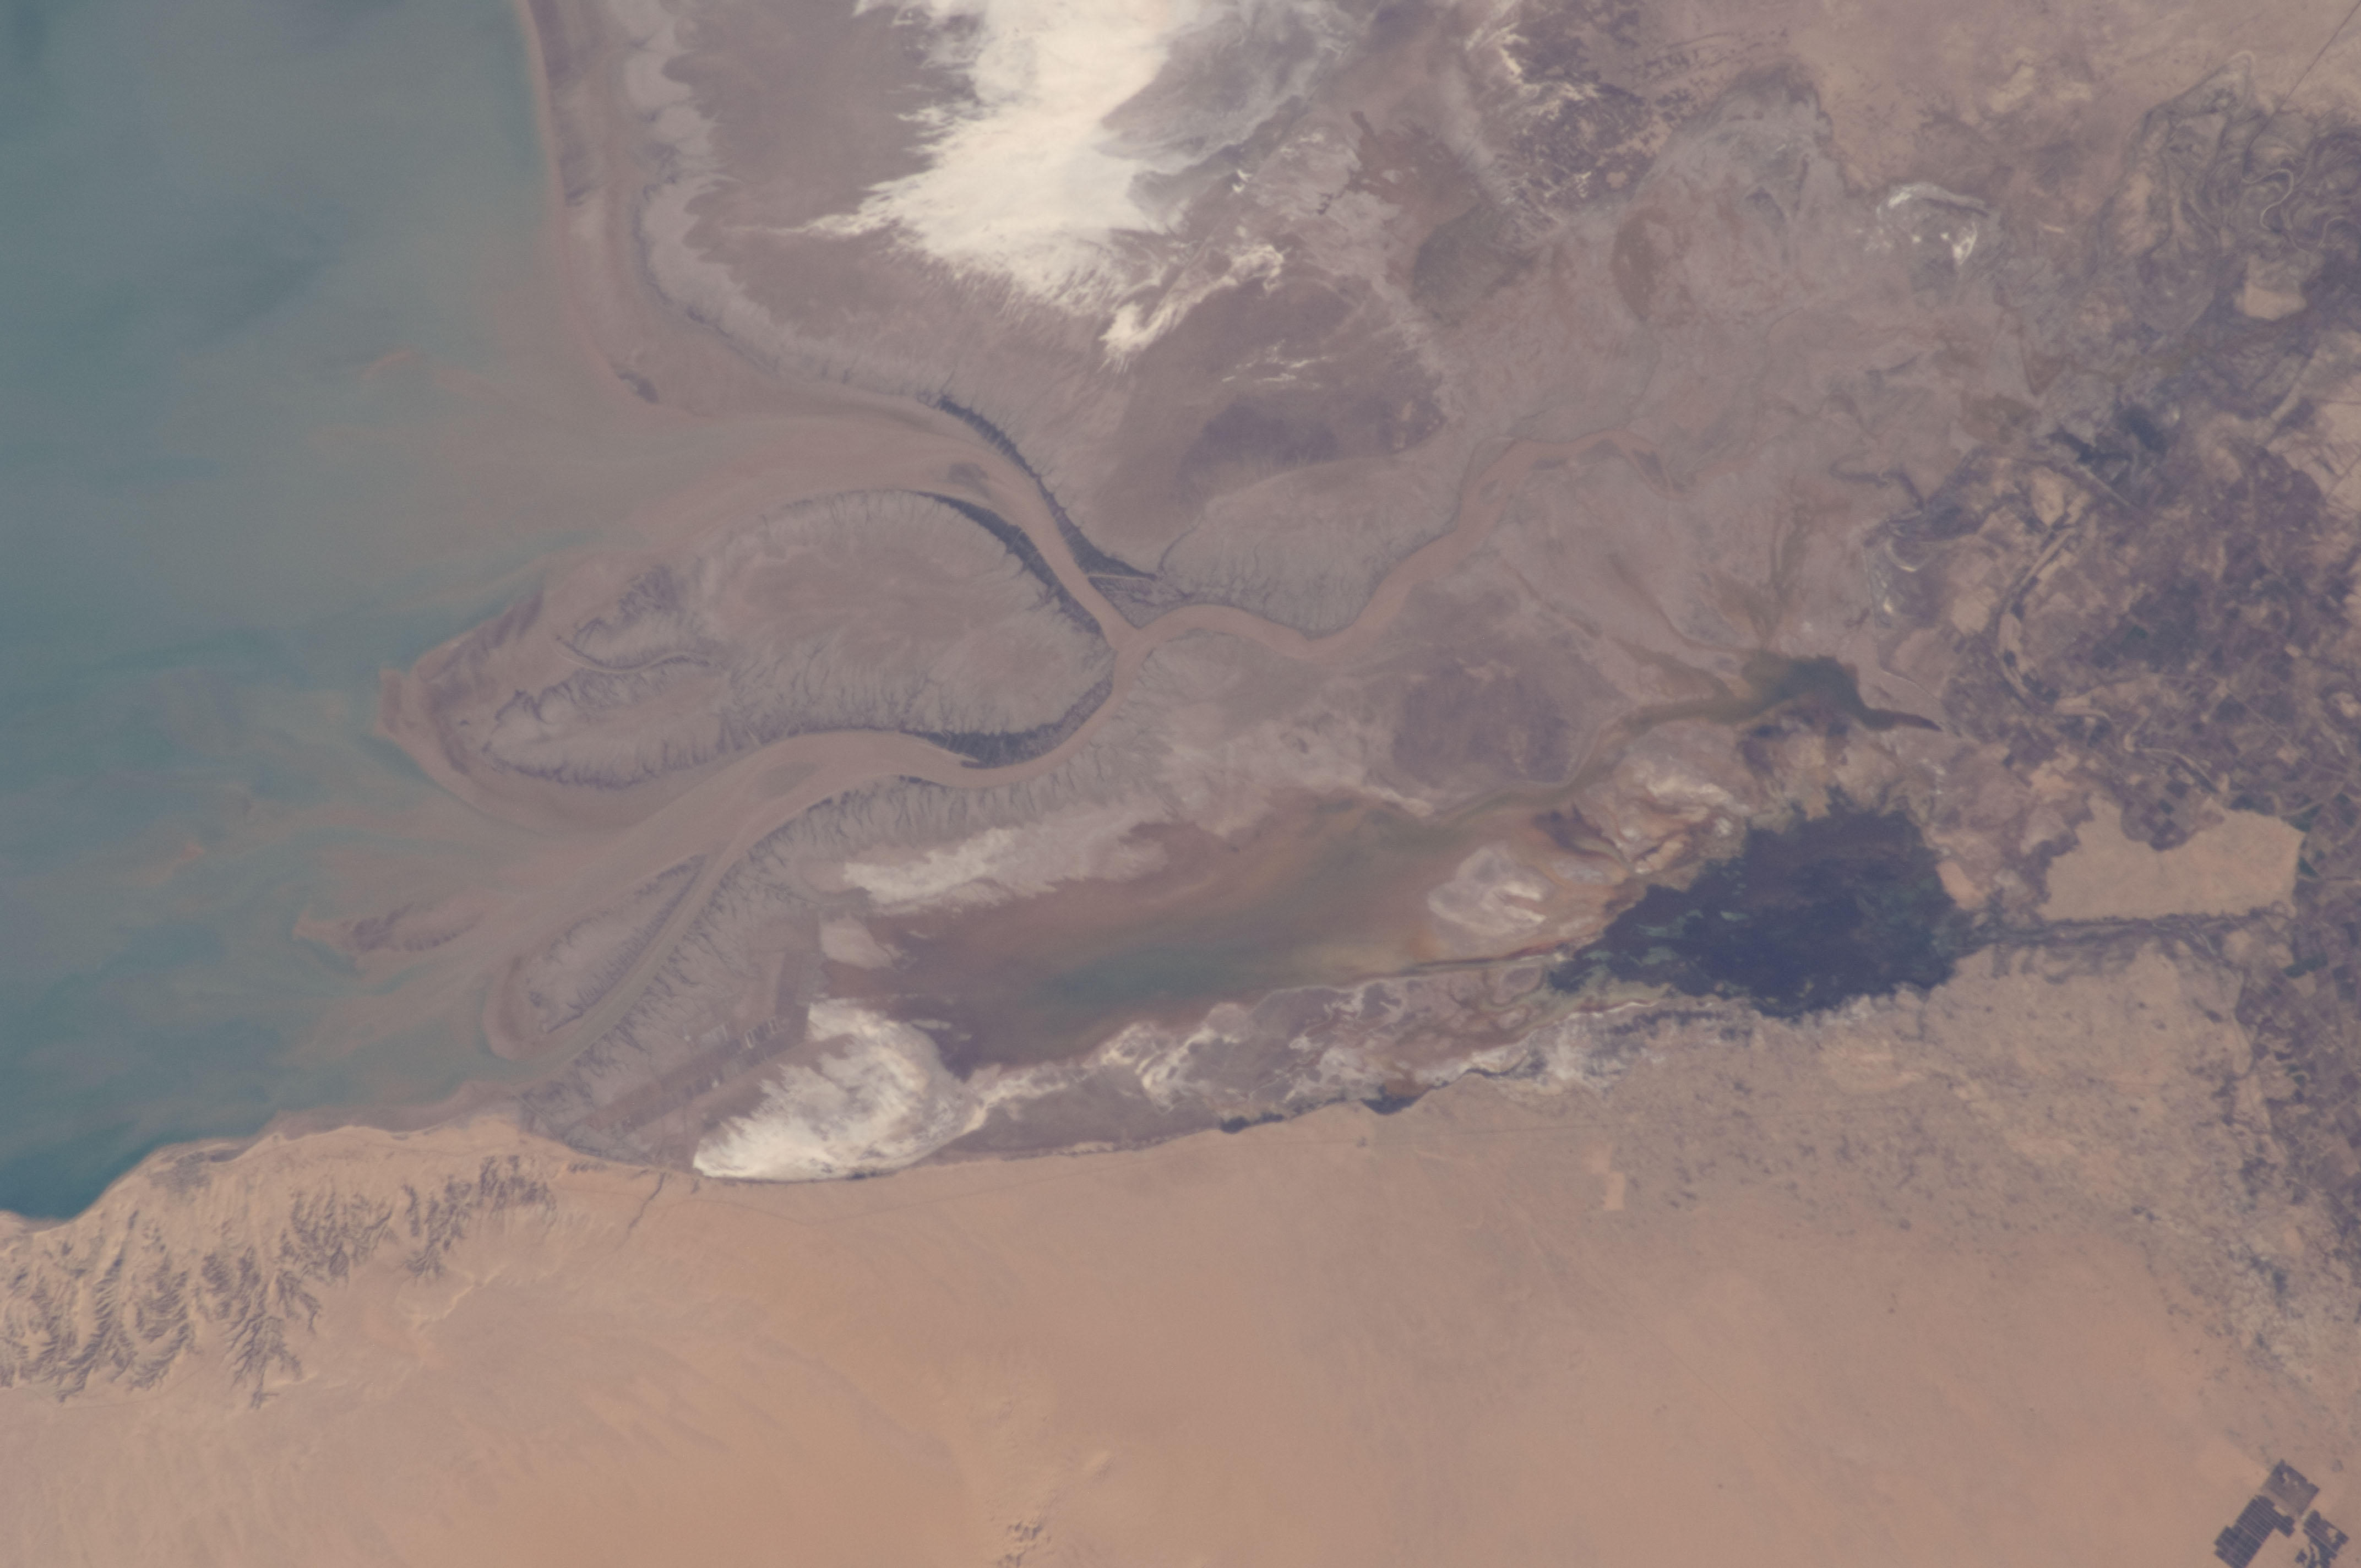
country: MEXICO
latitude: 31.9
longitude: -114.8
